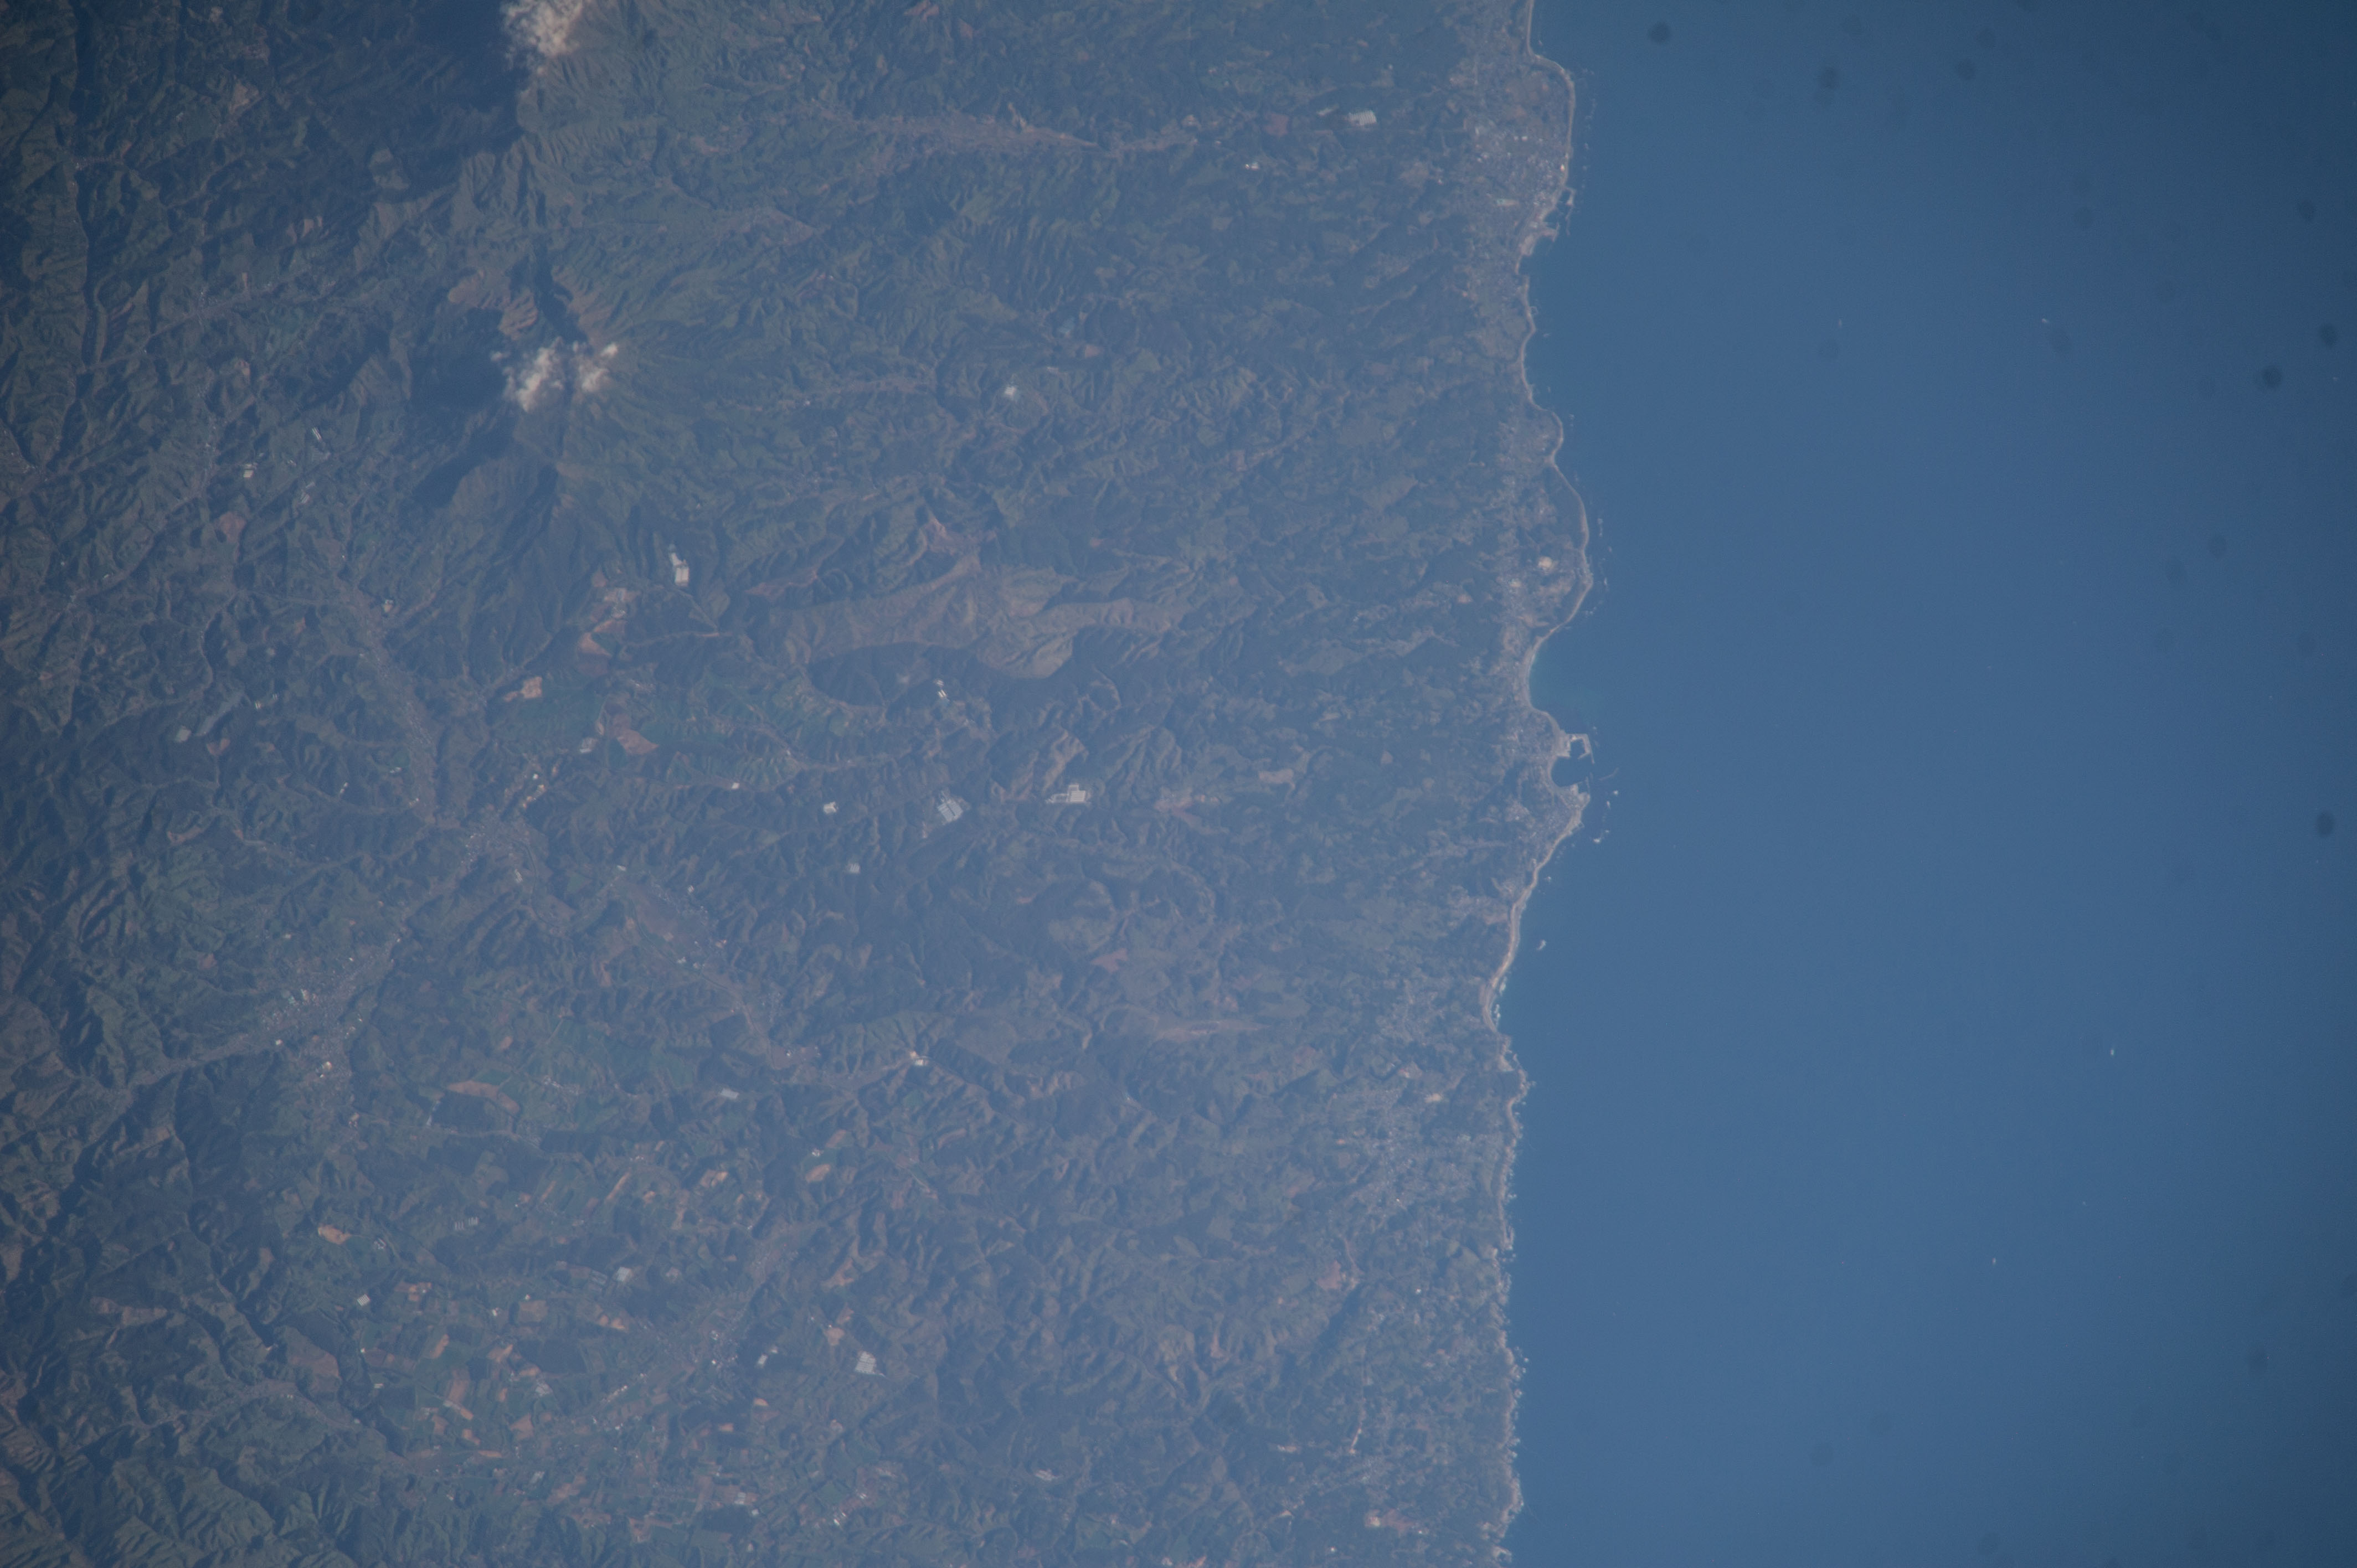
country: JAPAN
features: COASTLINE, HACHINOHE CITY, MT, HASHIKAMI, JAPAN
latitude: 40.3
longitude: 141.7
